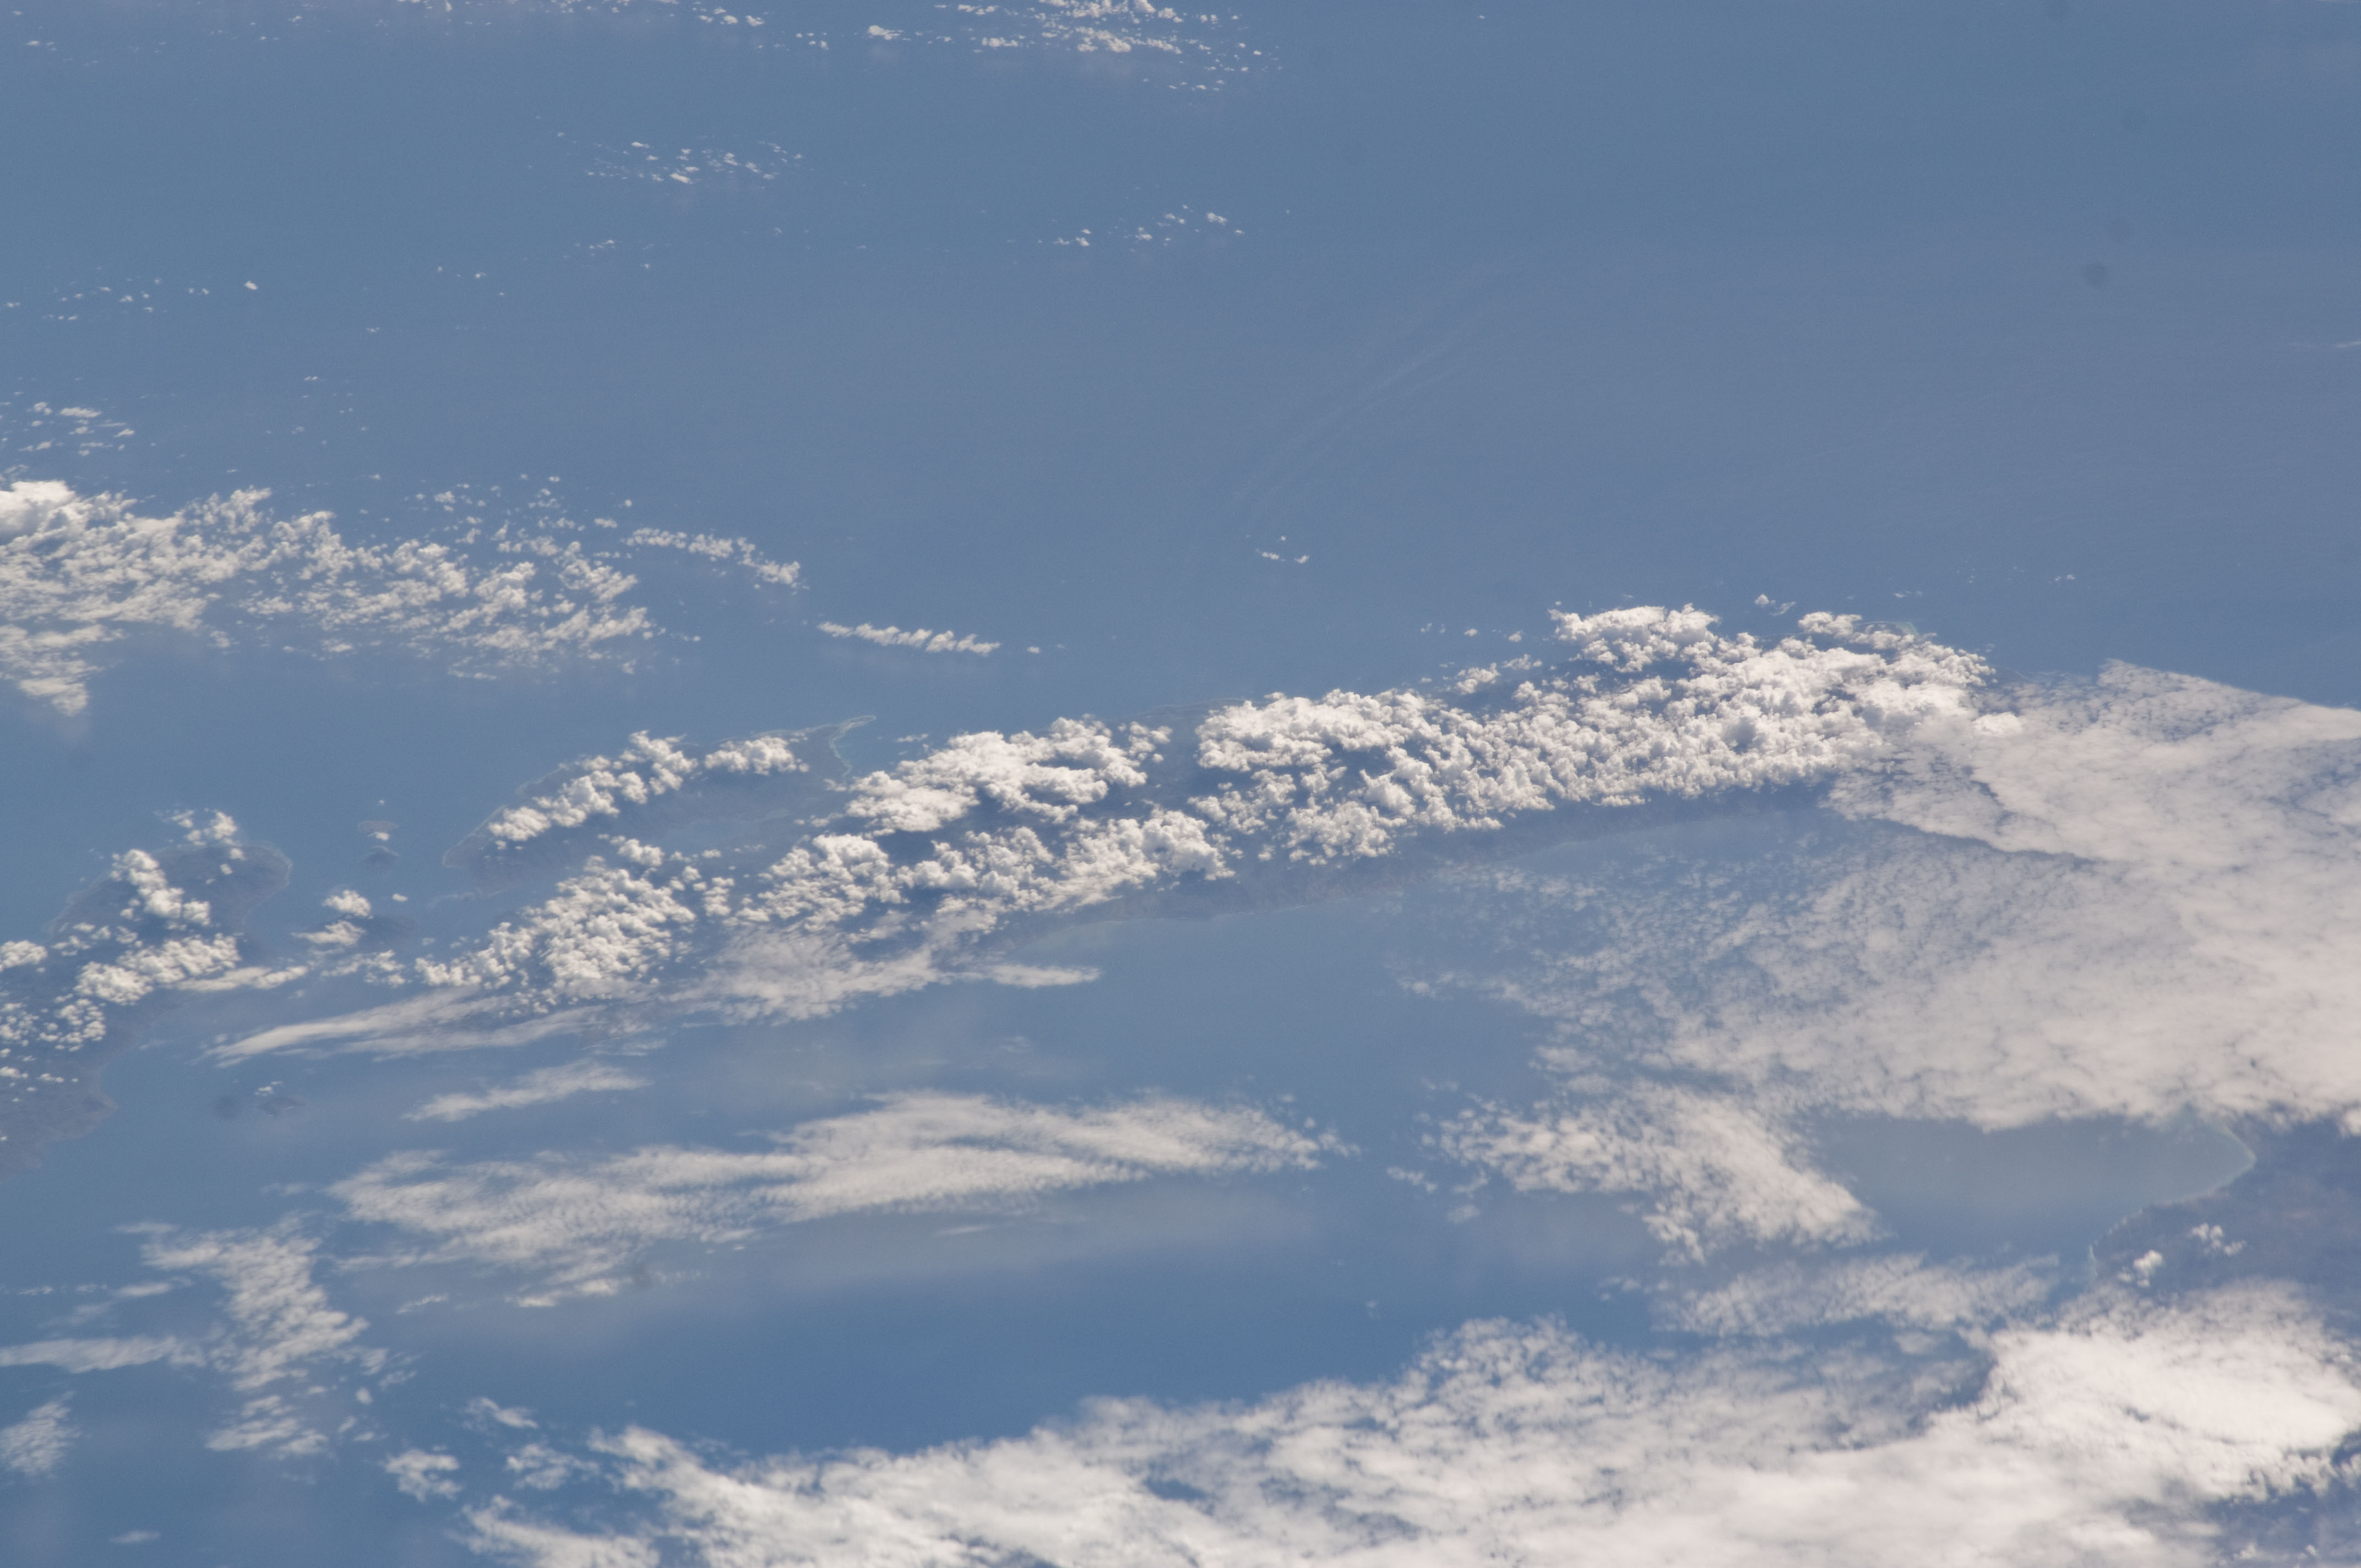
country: INDONESIA
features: LESSER SUNDA I., PULAU ALOR, INDIAN O.
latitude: -8.3
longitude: 124.6
